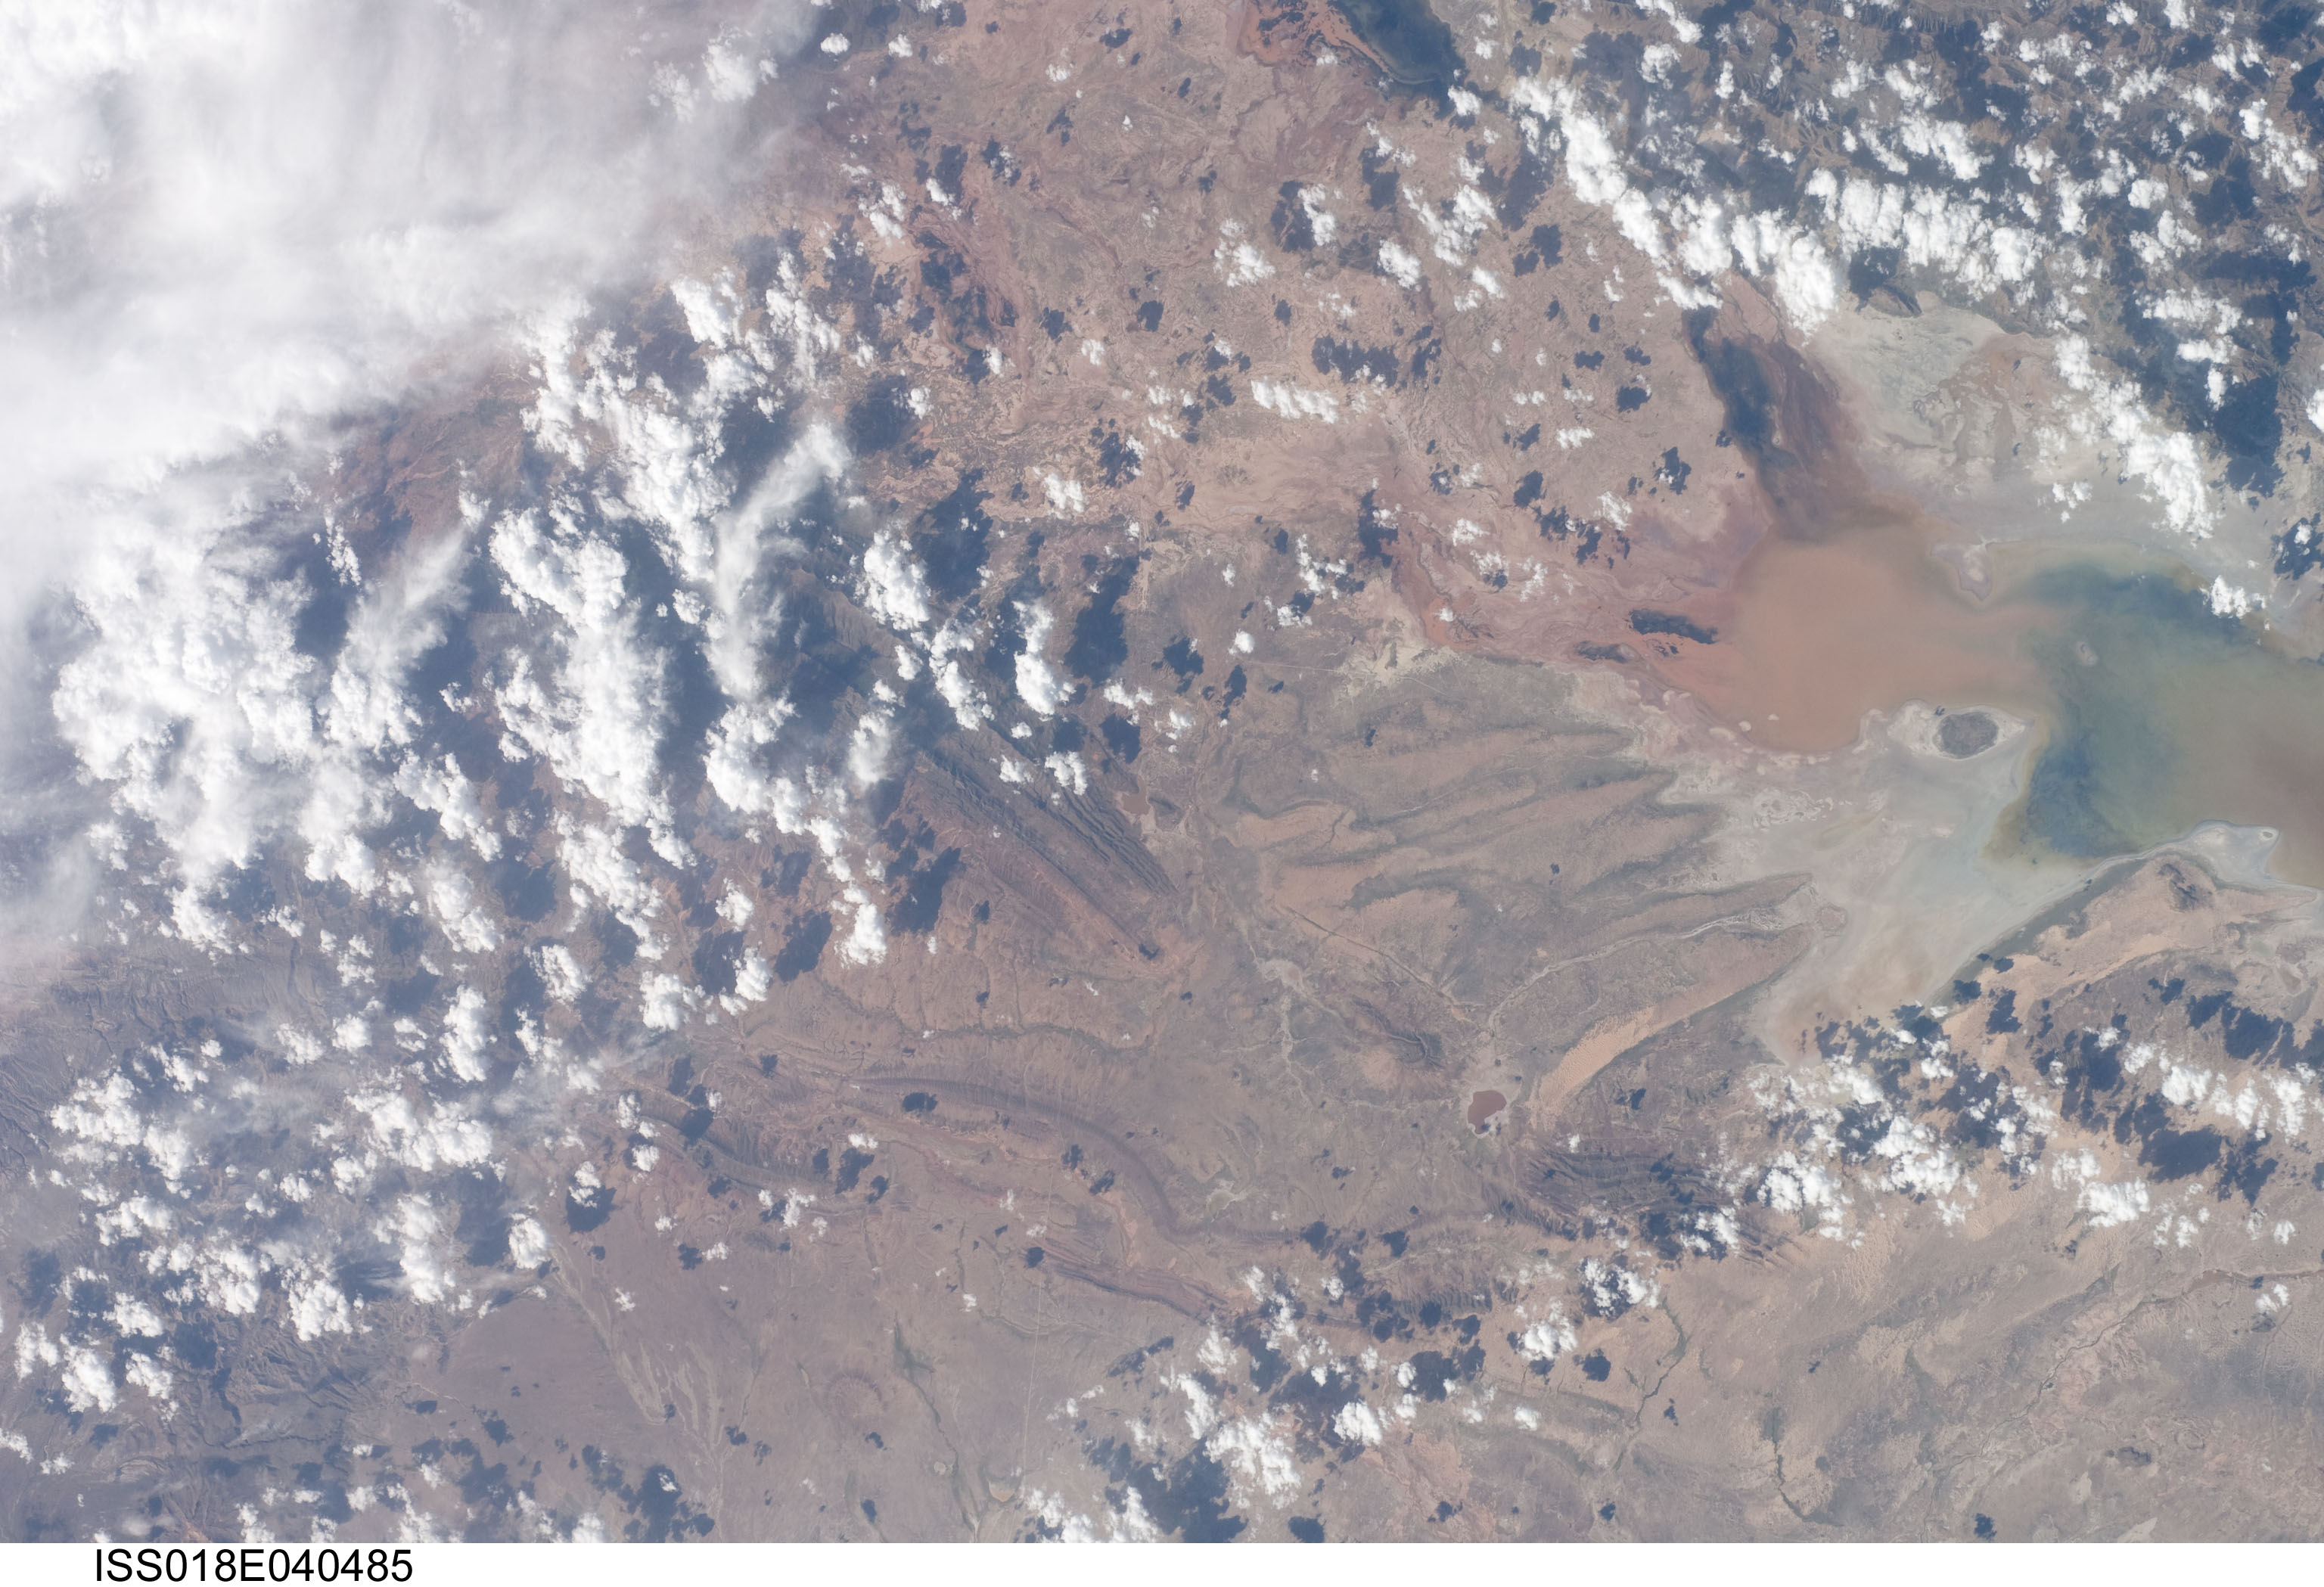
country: BOLIVIA
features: NW. LAKE POOPO, TURBID WATER
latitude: -18.5
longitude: -67.0
